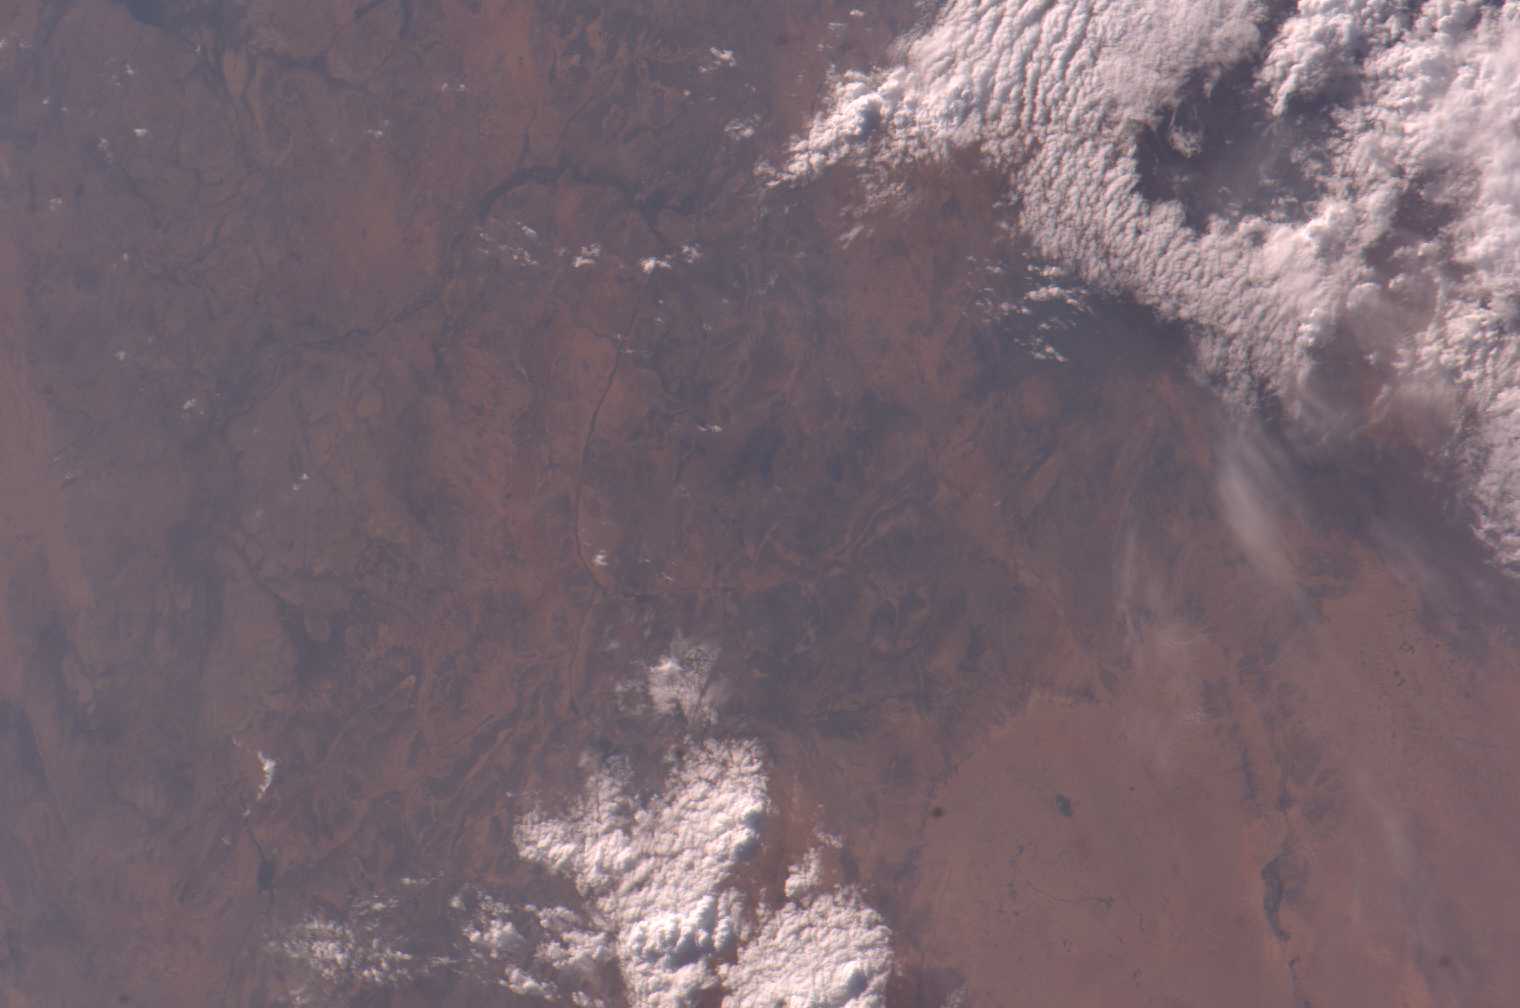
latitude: 16.0
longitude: -7.0
